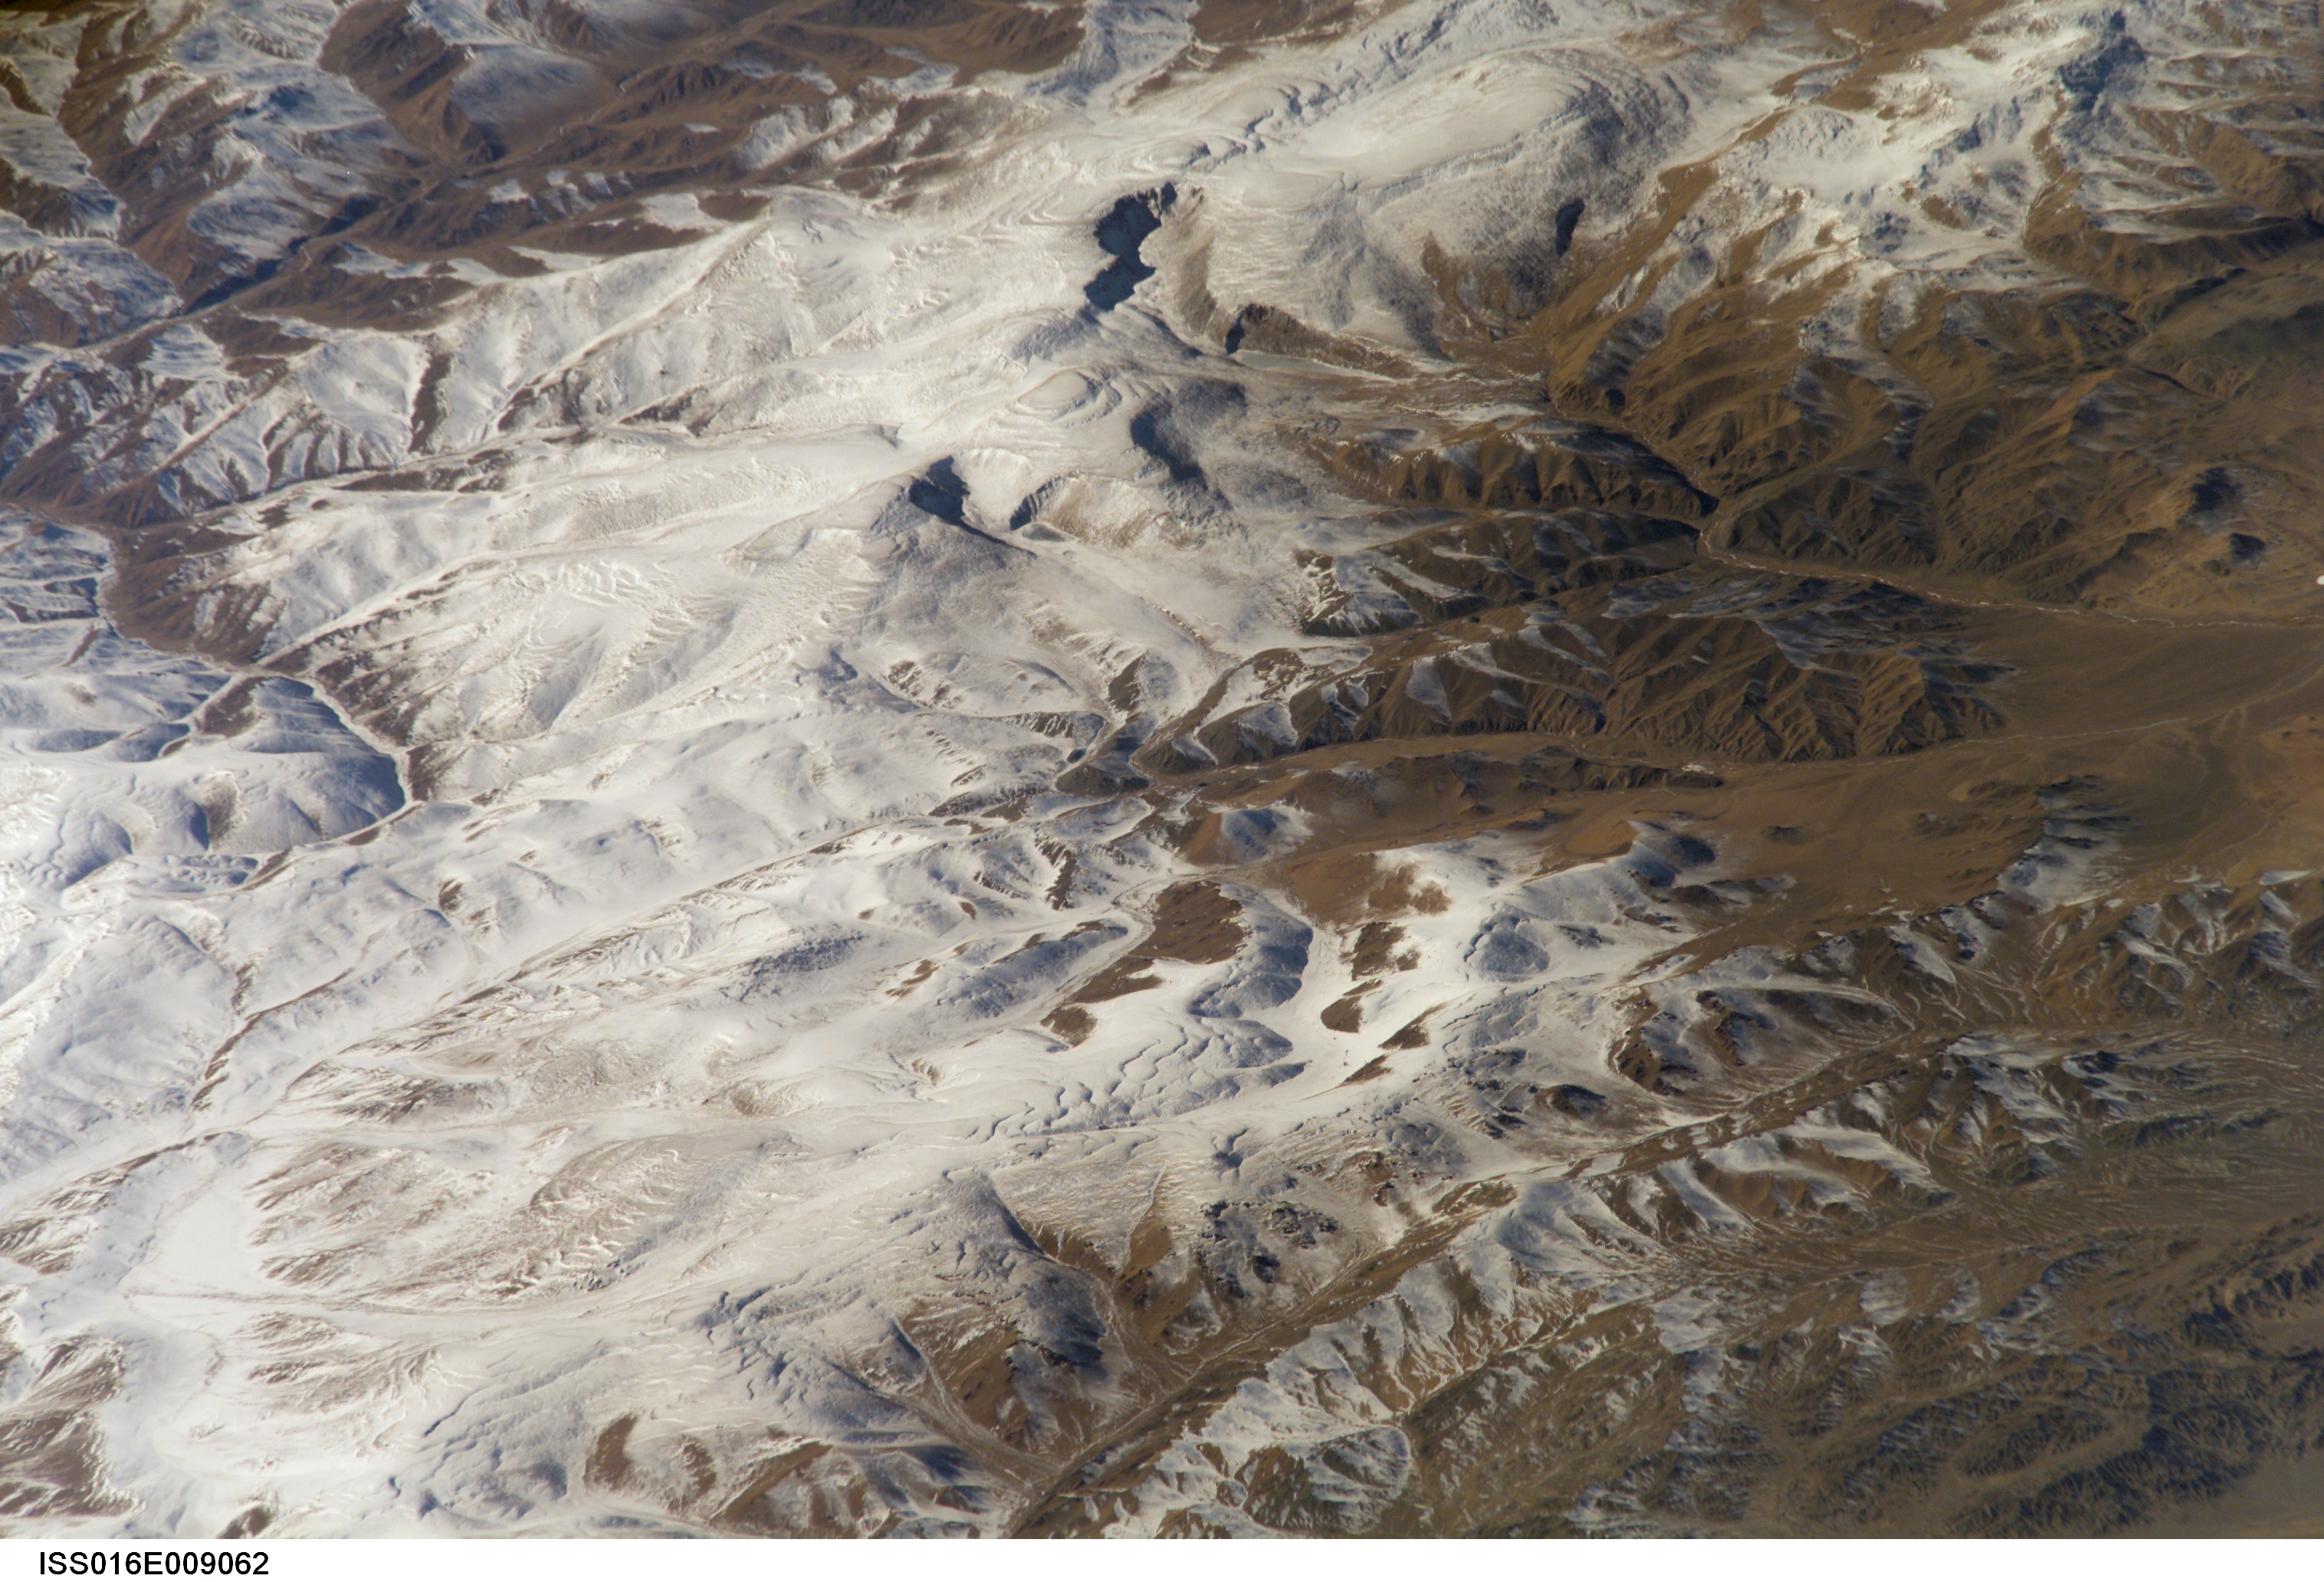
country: MONGOLIA
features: ALTAI MOUNTAINS, SNOW
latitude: 46.5
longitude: 92.8
